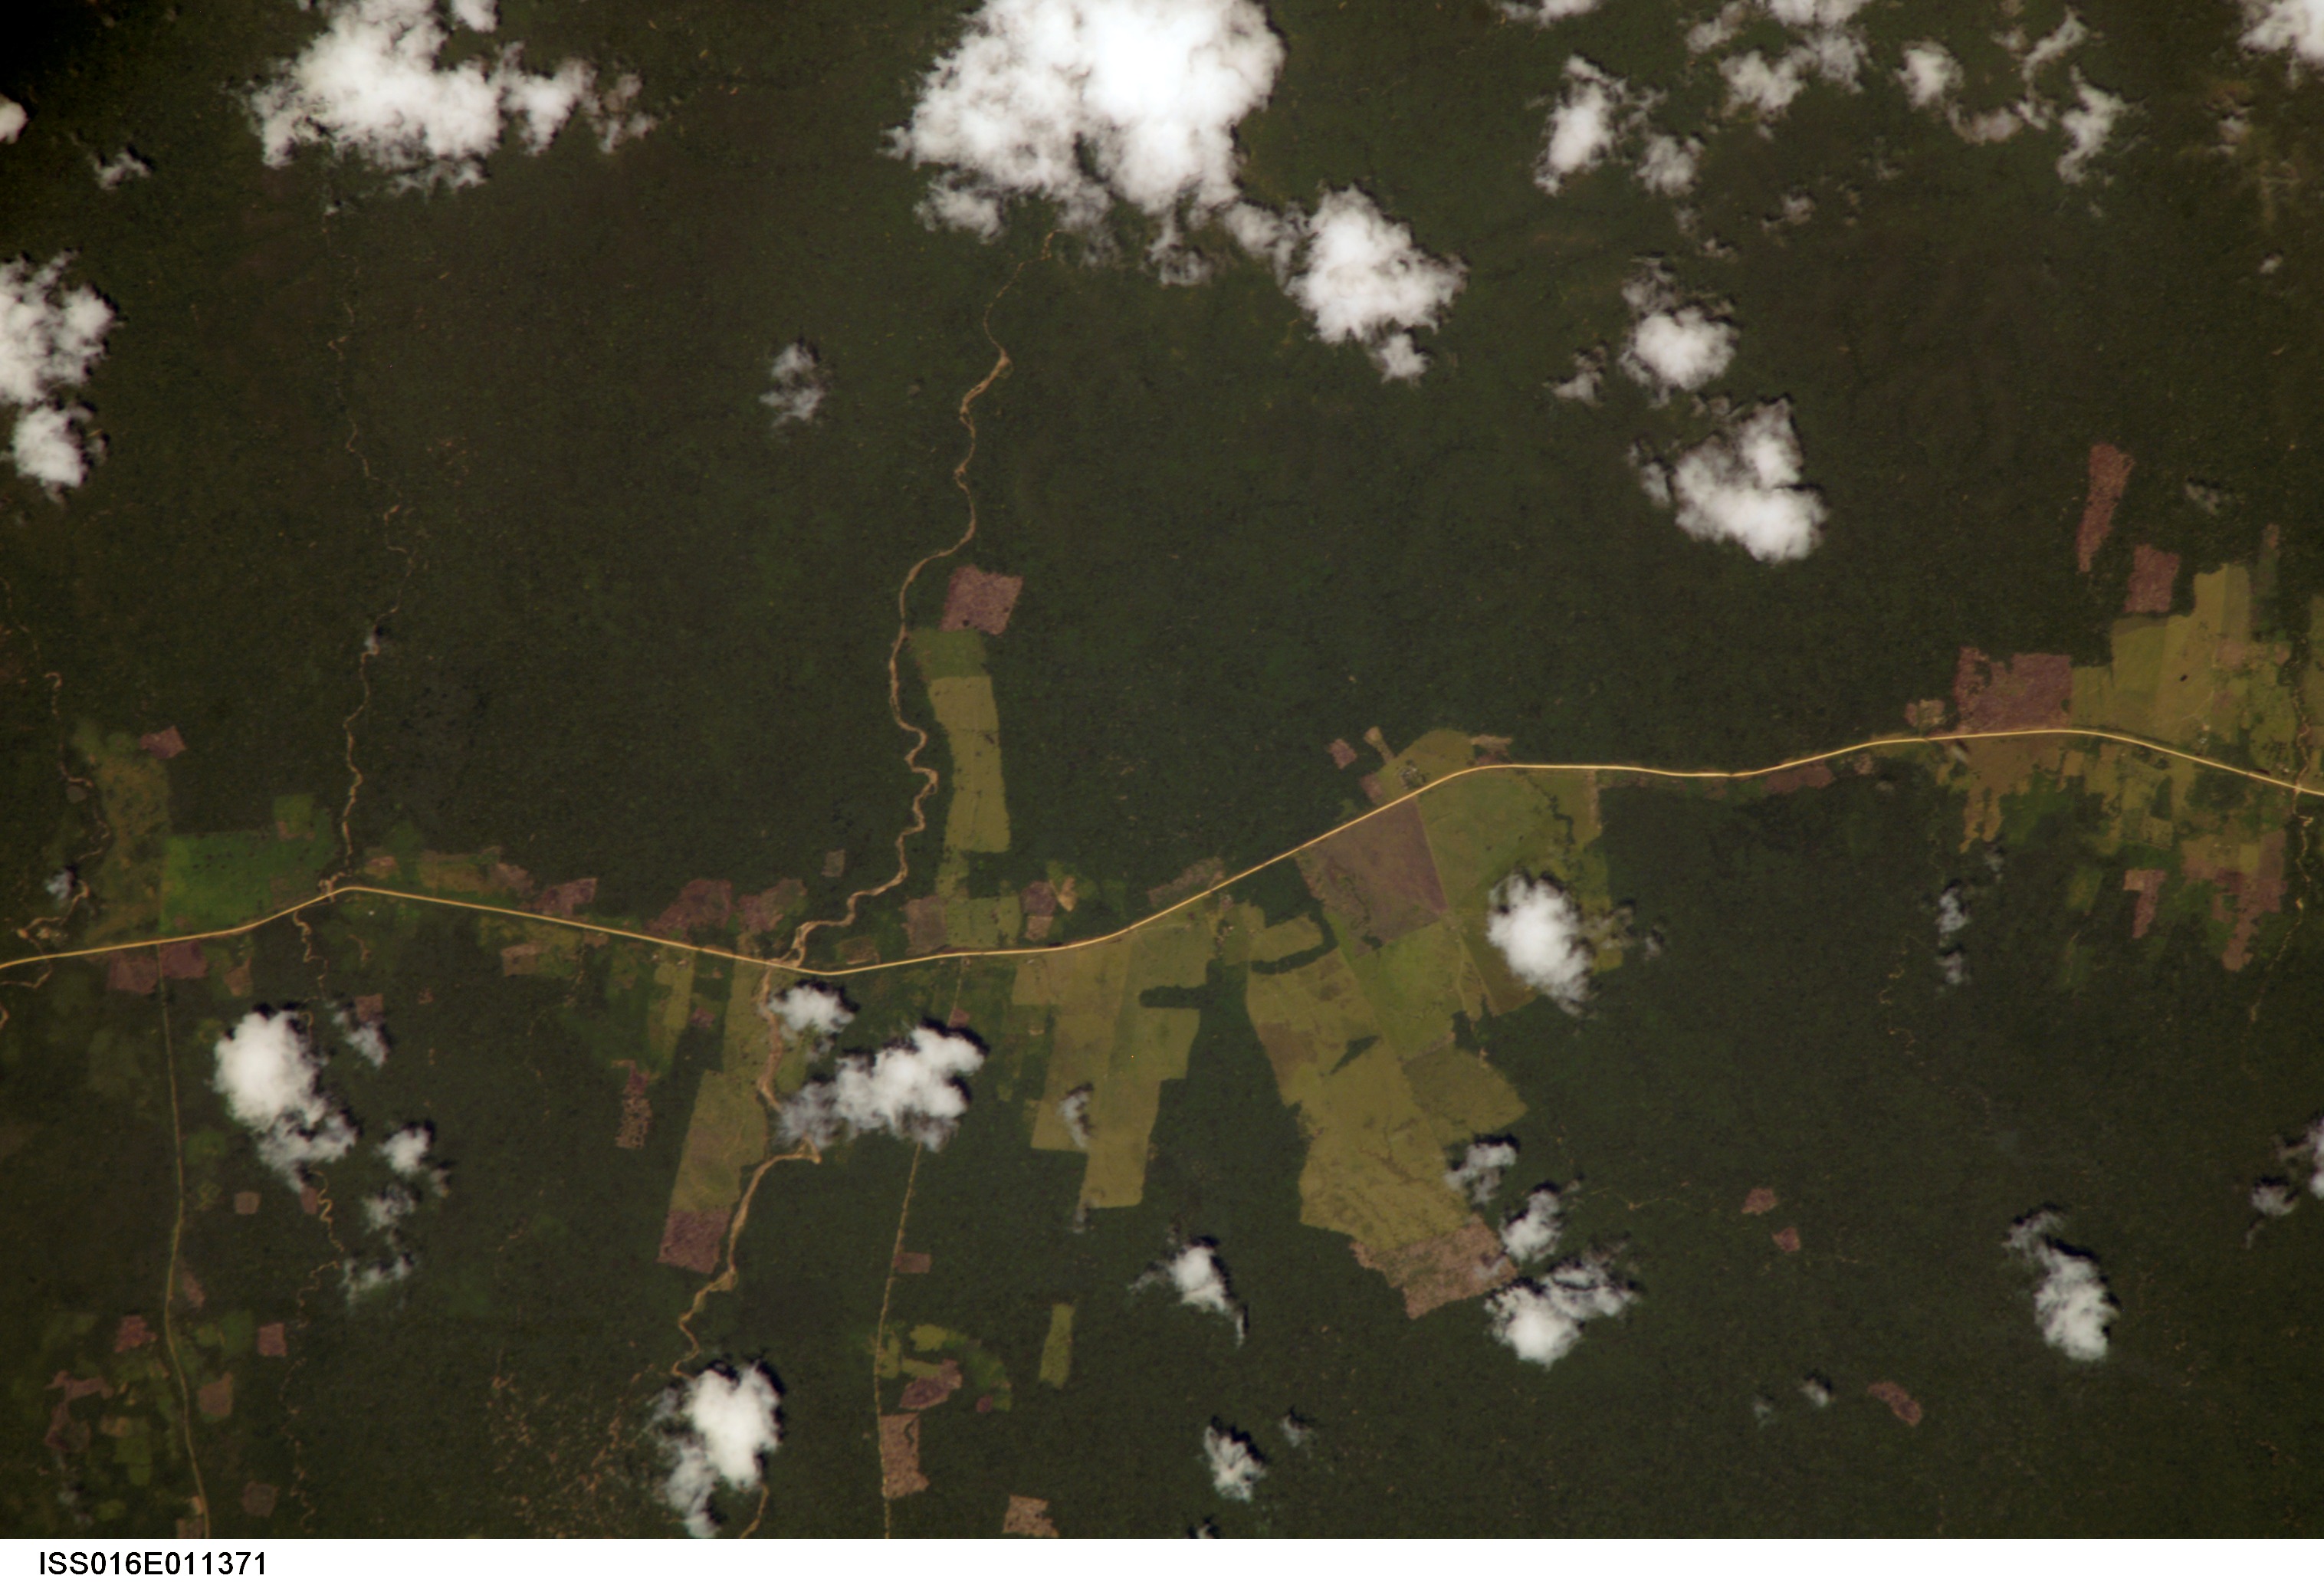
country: BOLIVIA
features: RURRENABAQUE AREA, LOGGING
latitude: -14.3
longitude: -67.7
